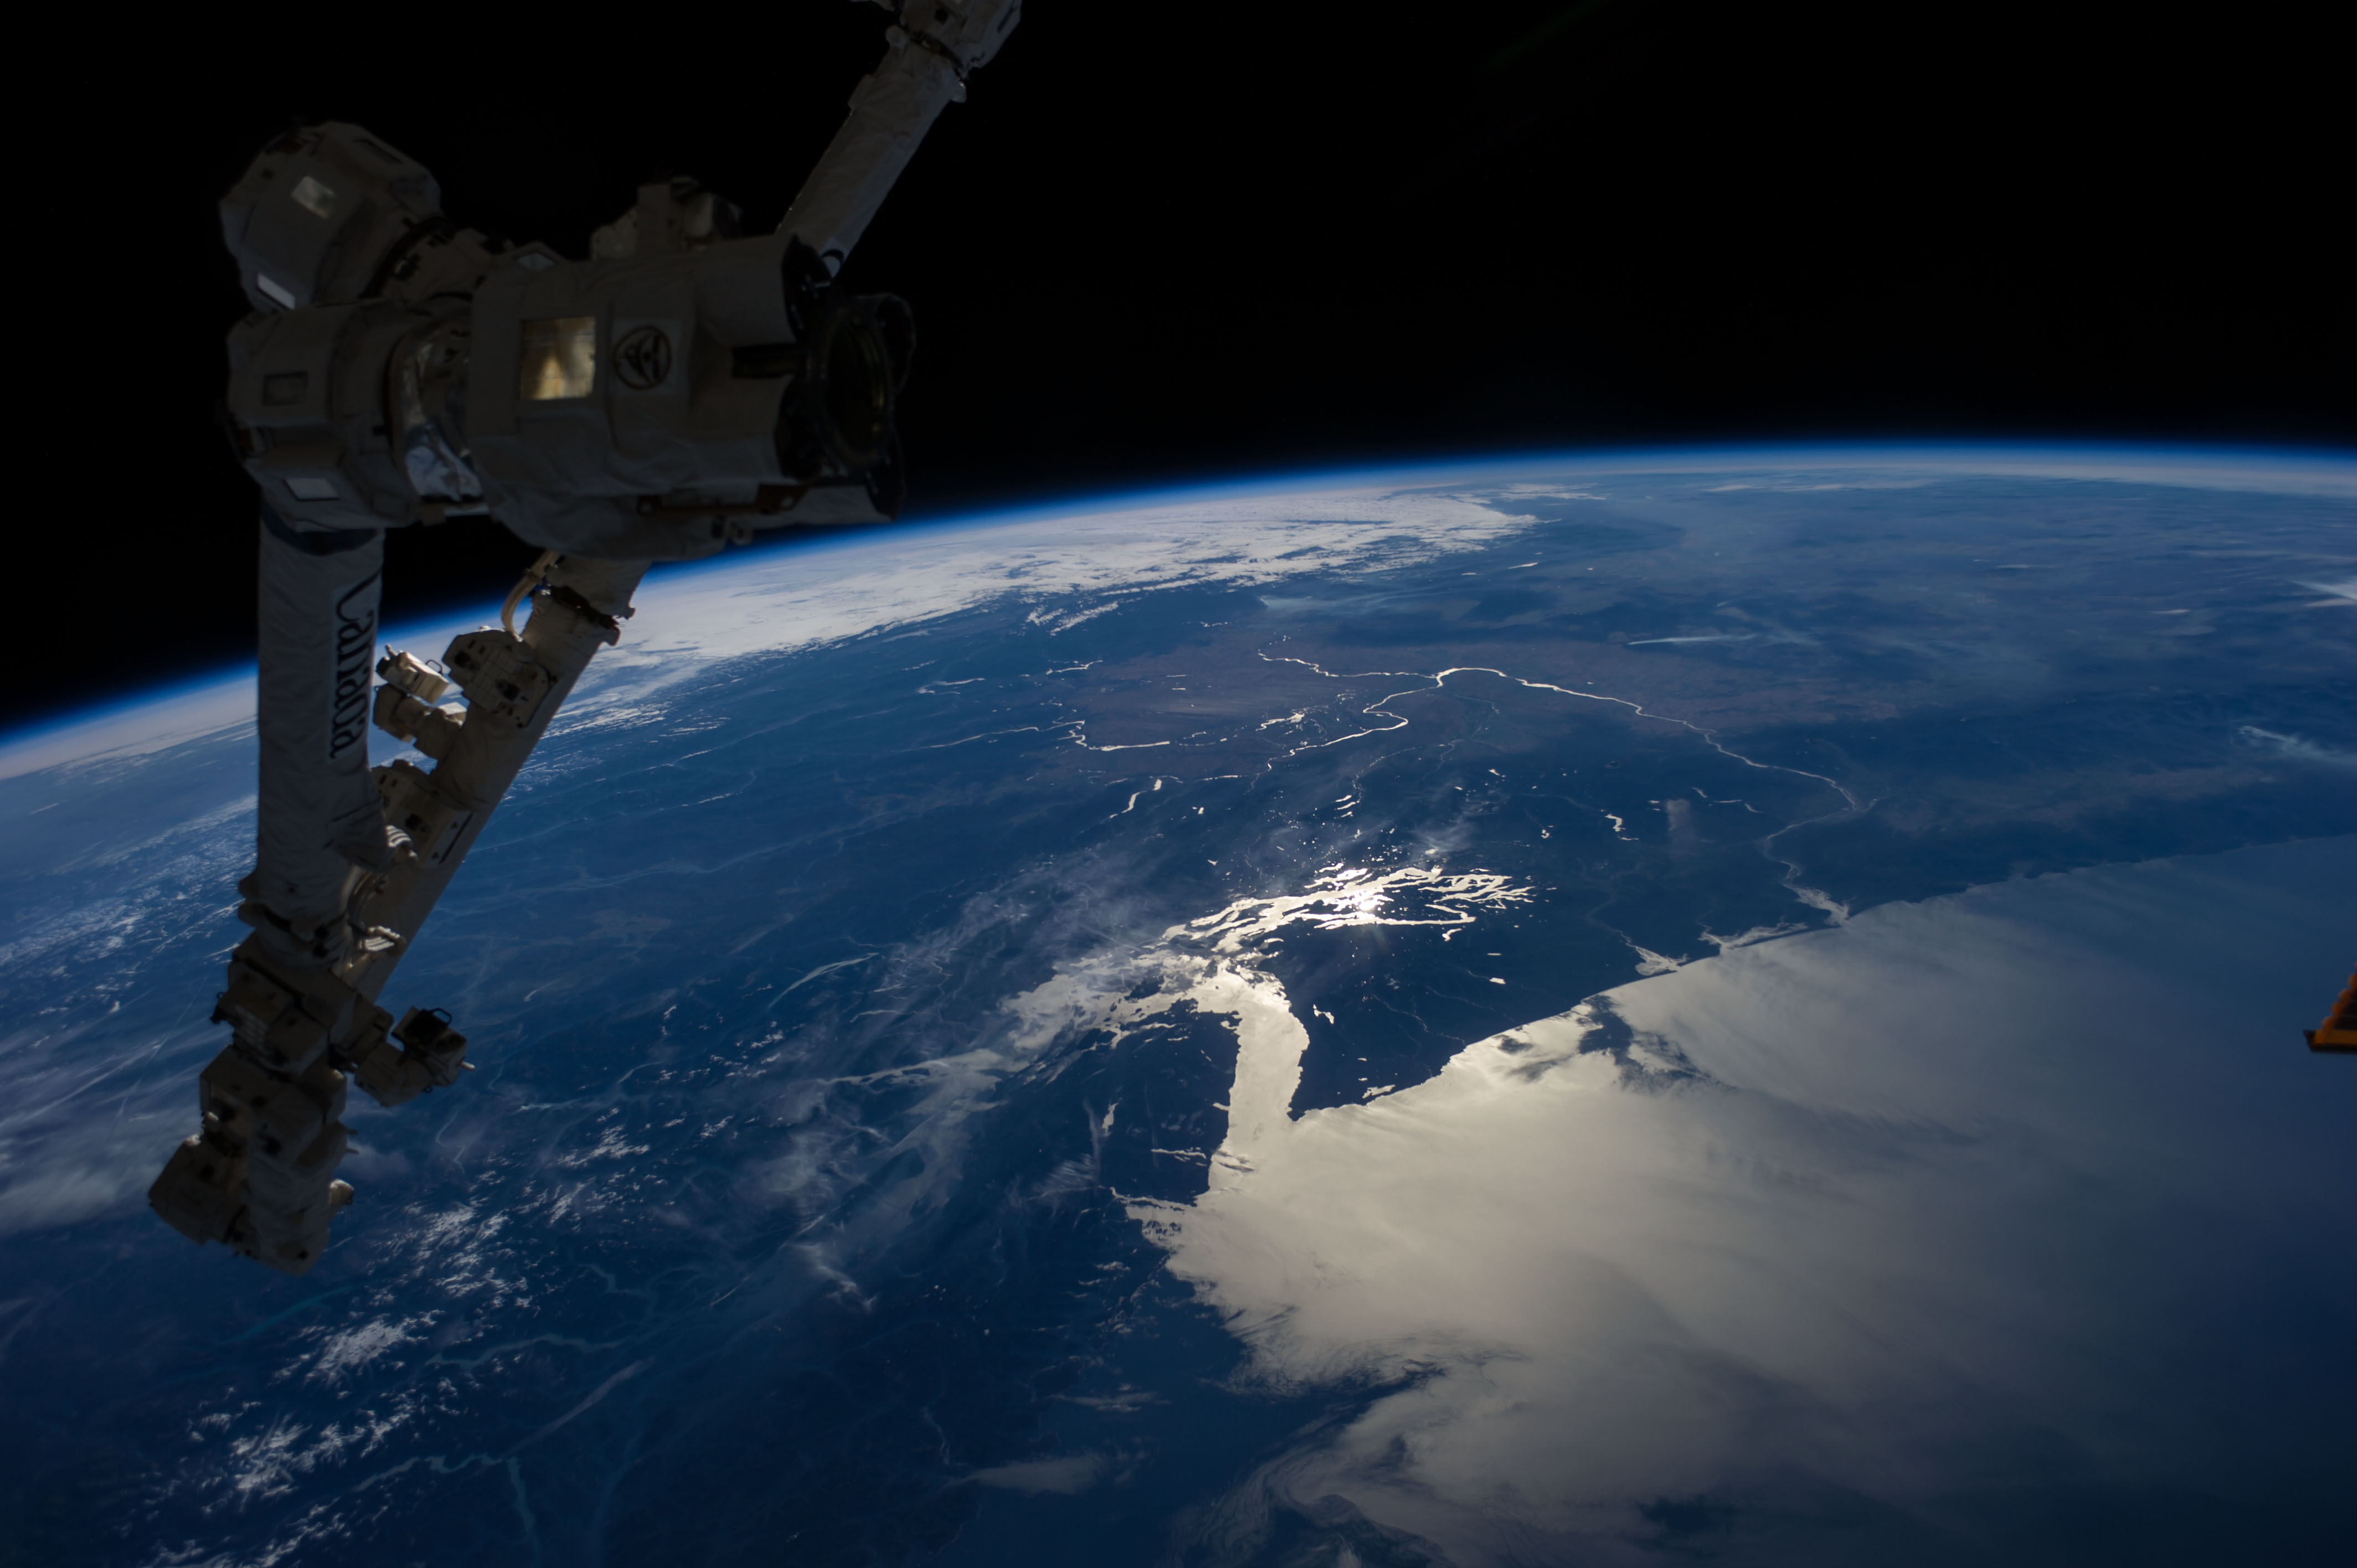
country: USA-WASHINGTON
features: N. PACIFIC O., COLUMBIA R., OLYMPIC PEN., STR. OF JUAN DE FUCA, N. B.
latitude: 48.0
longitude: -124.5
